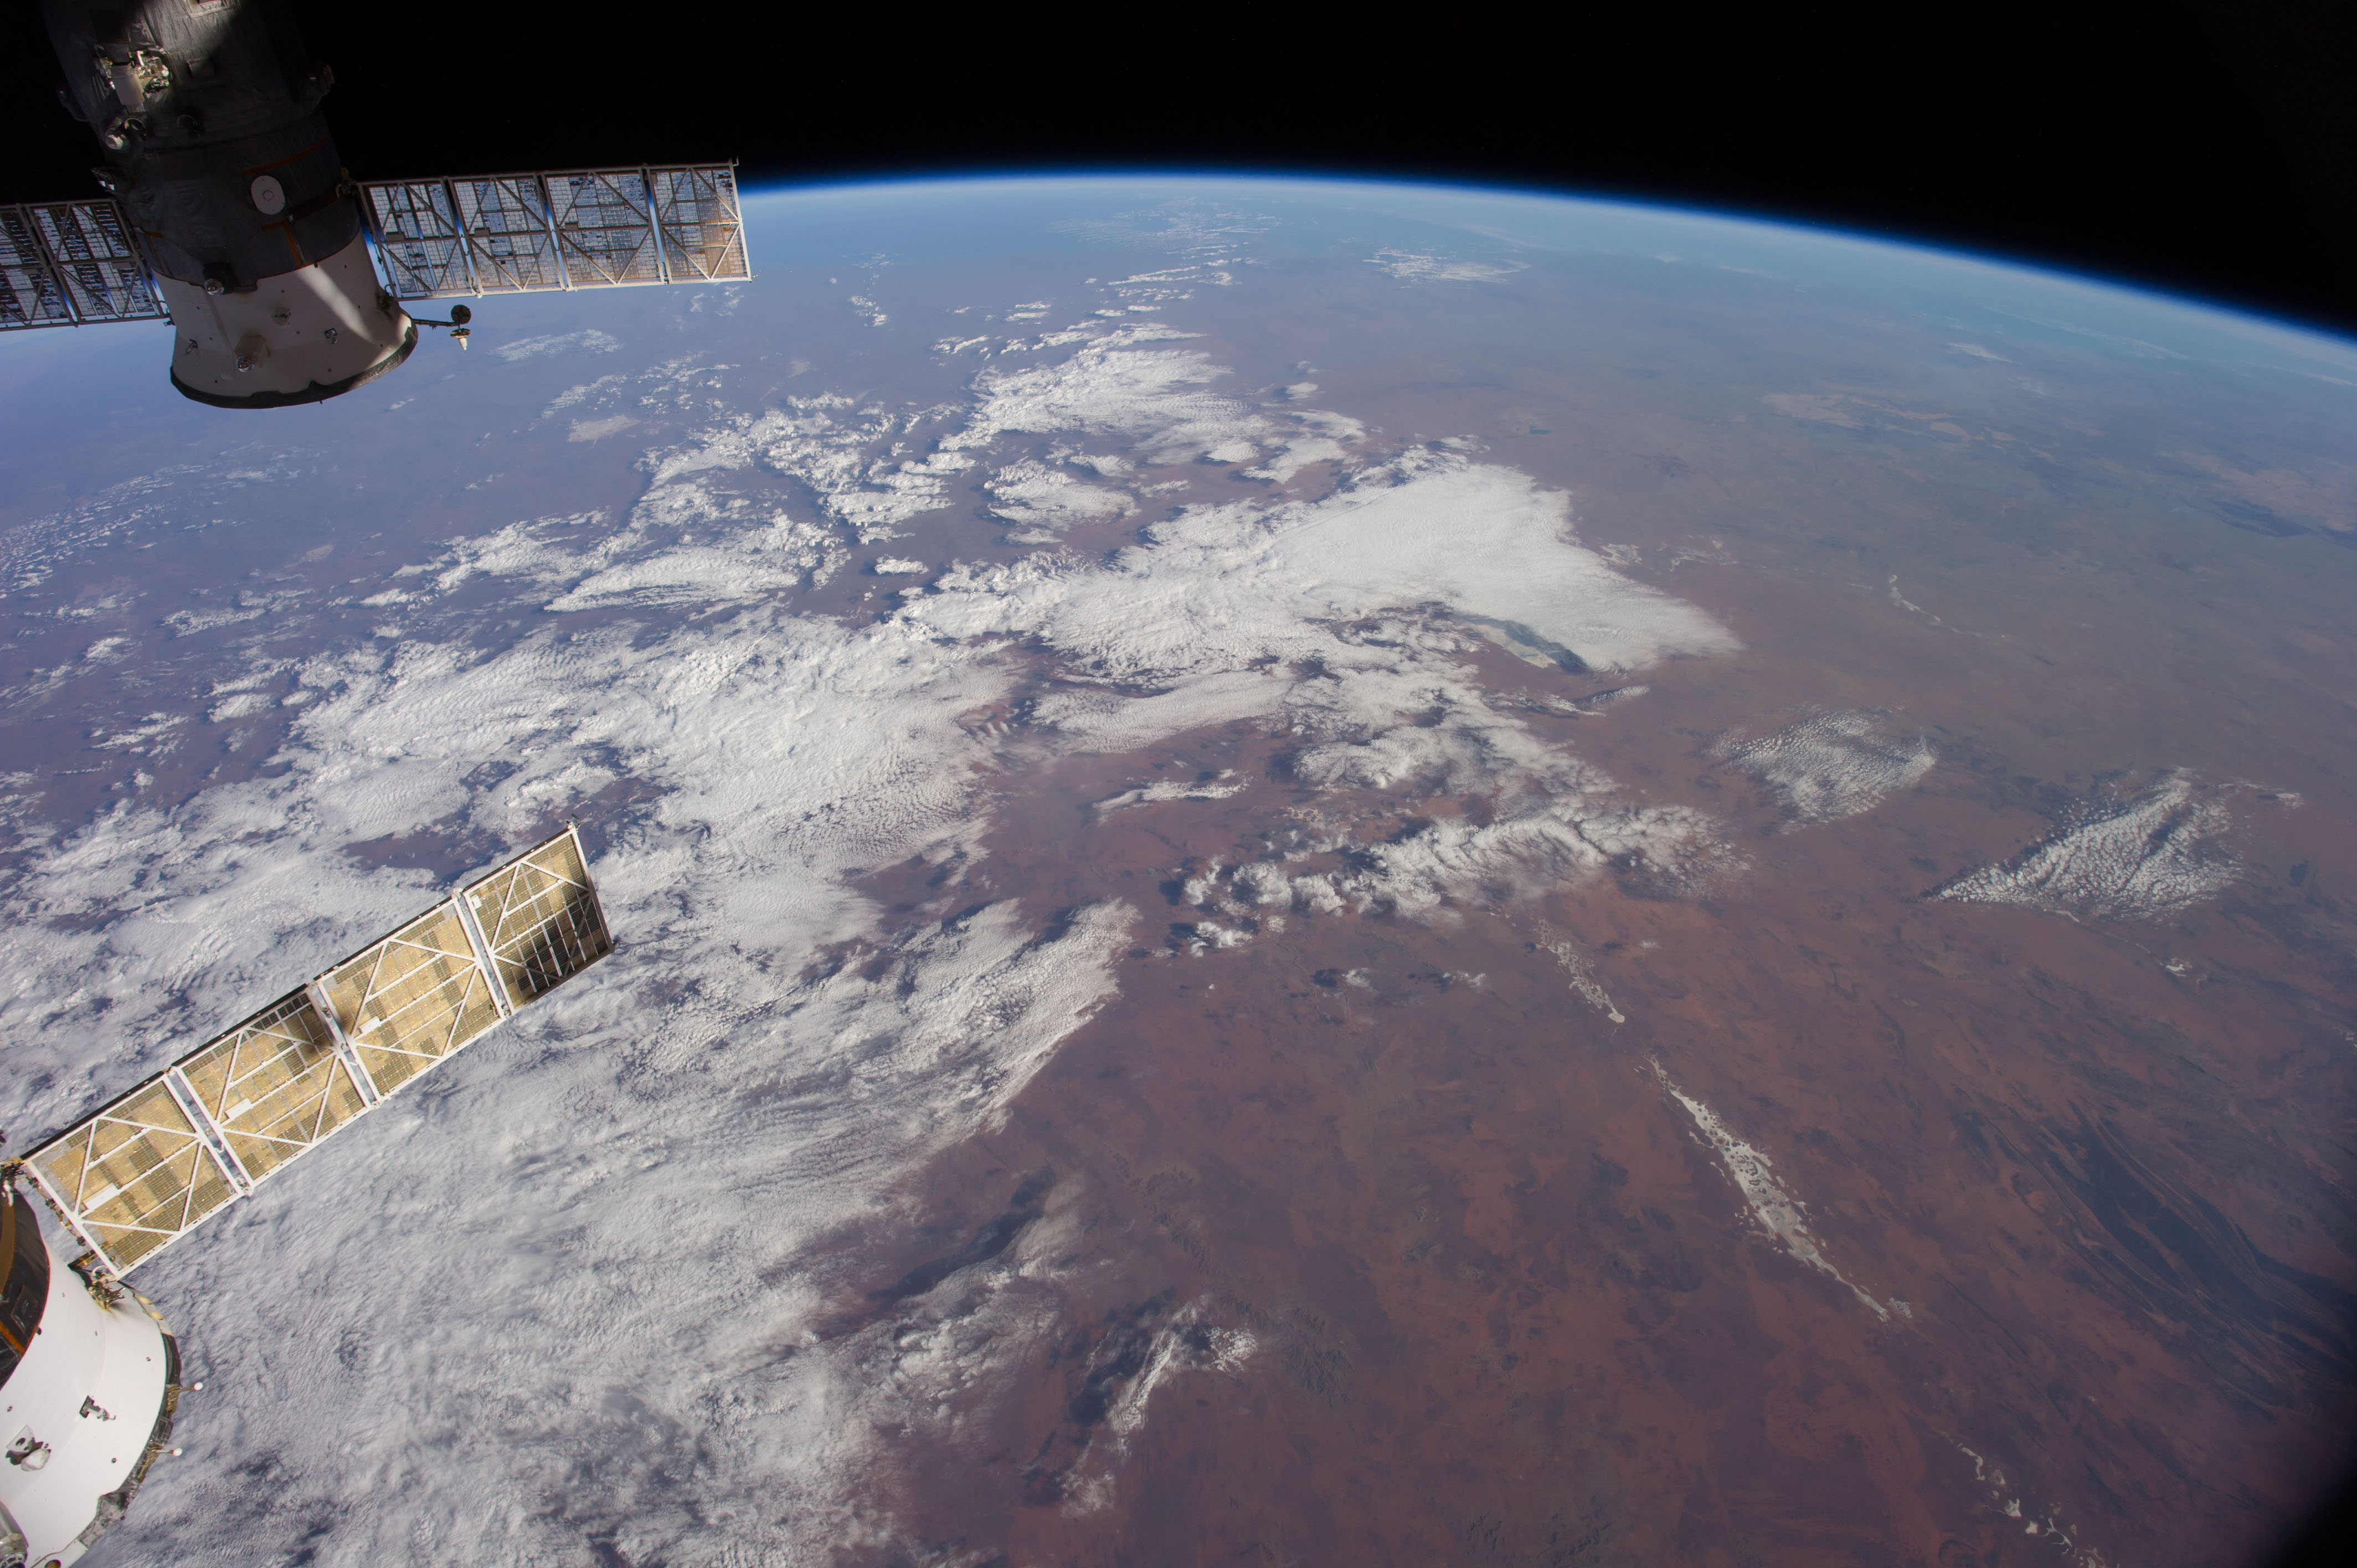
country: AUSTRALIA-WA
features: L. AMADEUS, L. MACKAY, L. GREGORY, GIBSON DES., GREAT SANDY DES., MACDONNELL RA., ATMOPSHERIC LIMB
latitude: -24.5
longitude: 128.0
